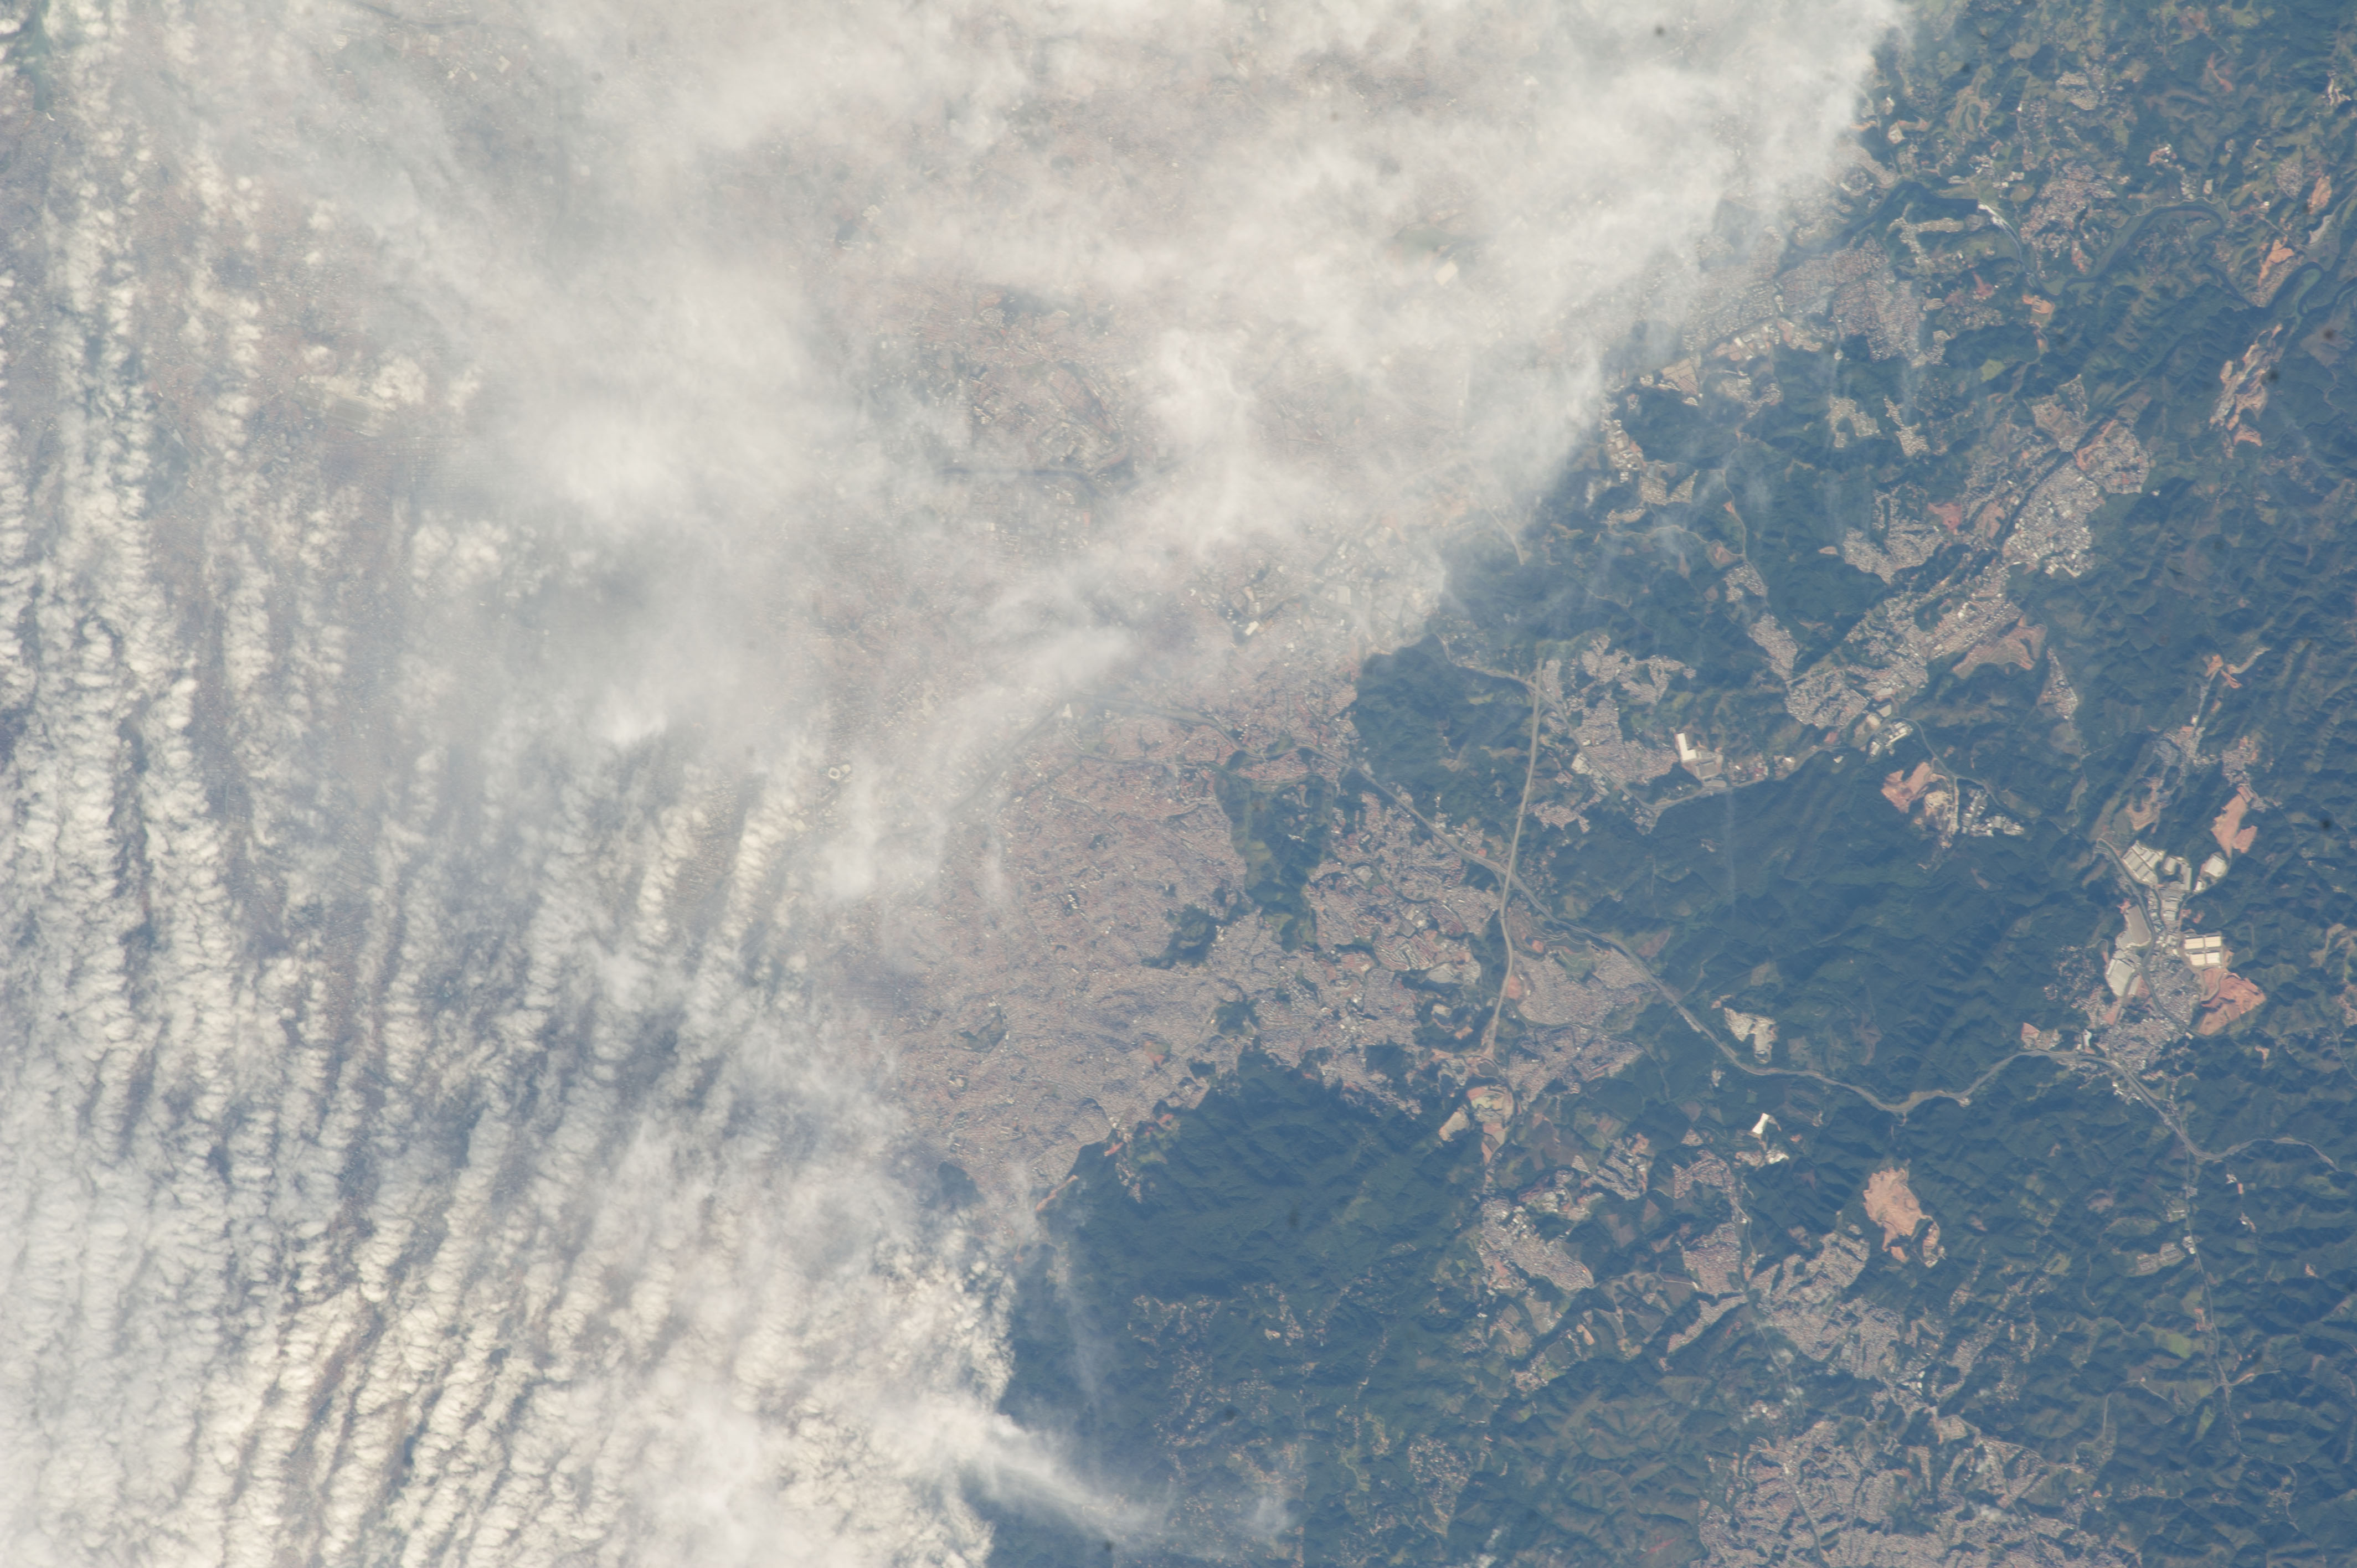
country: BRAZIL
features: N. SAO PAOLO, MTS., FOR., TOWNS, ROADS
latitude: -23.5
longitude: -46.7
